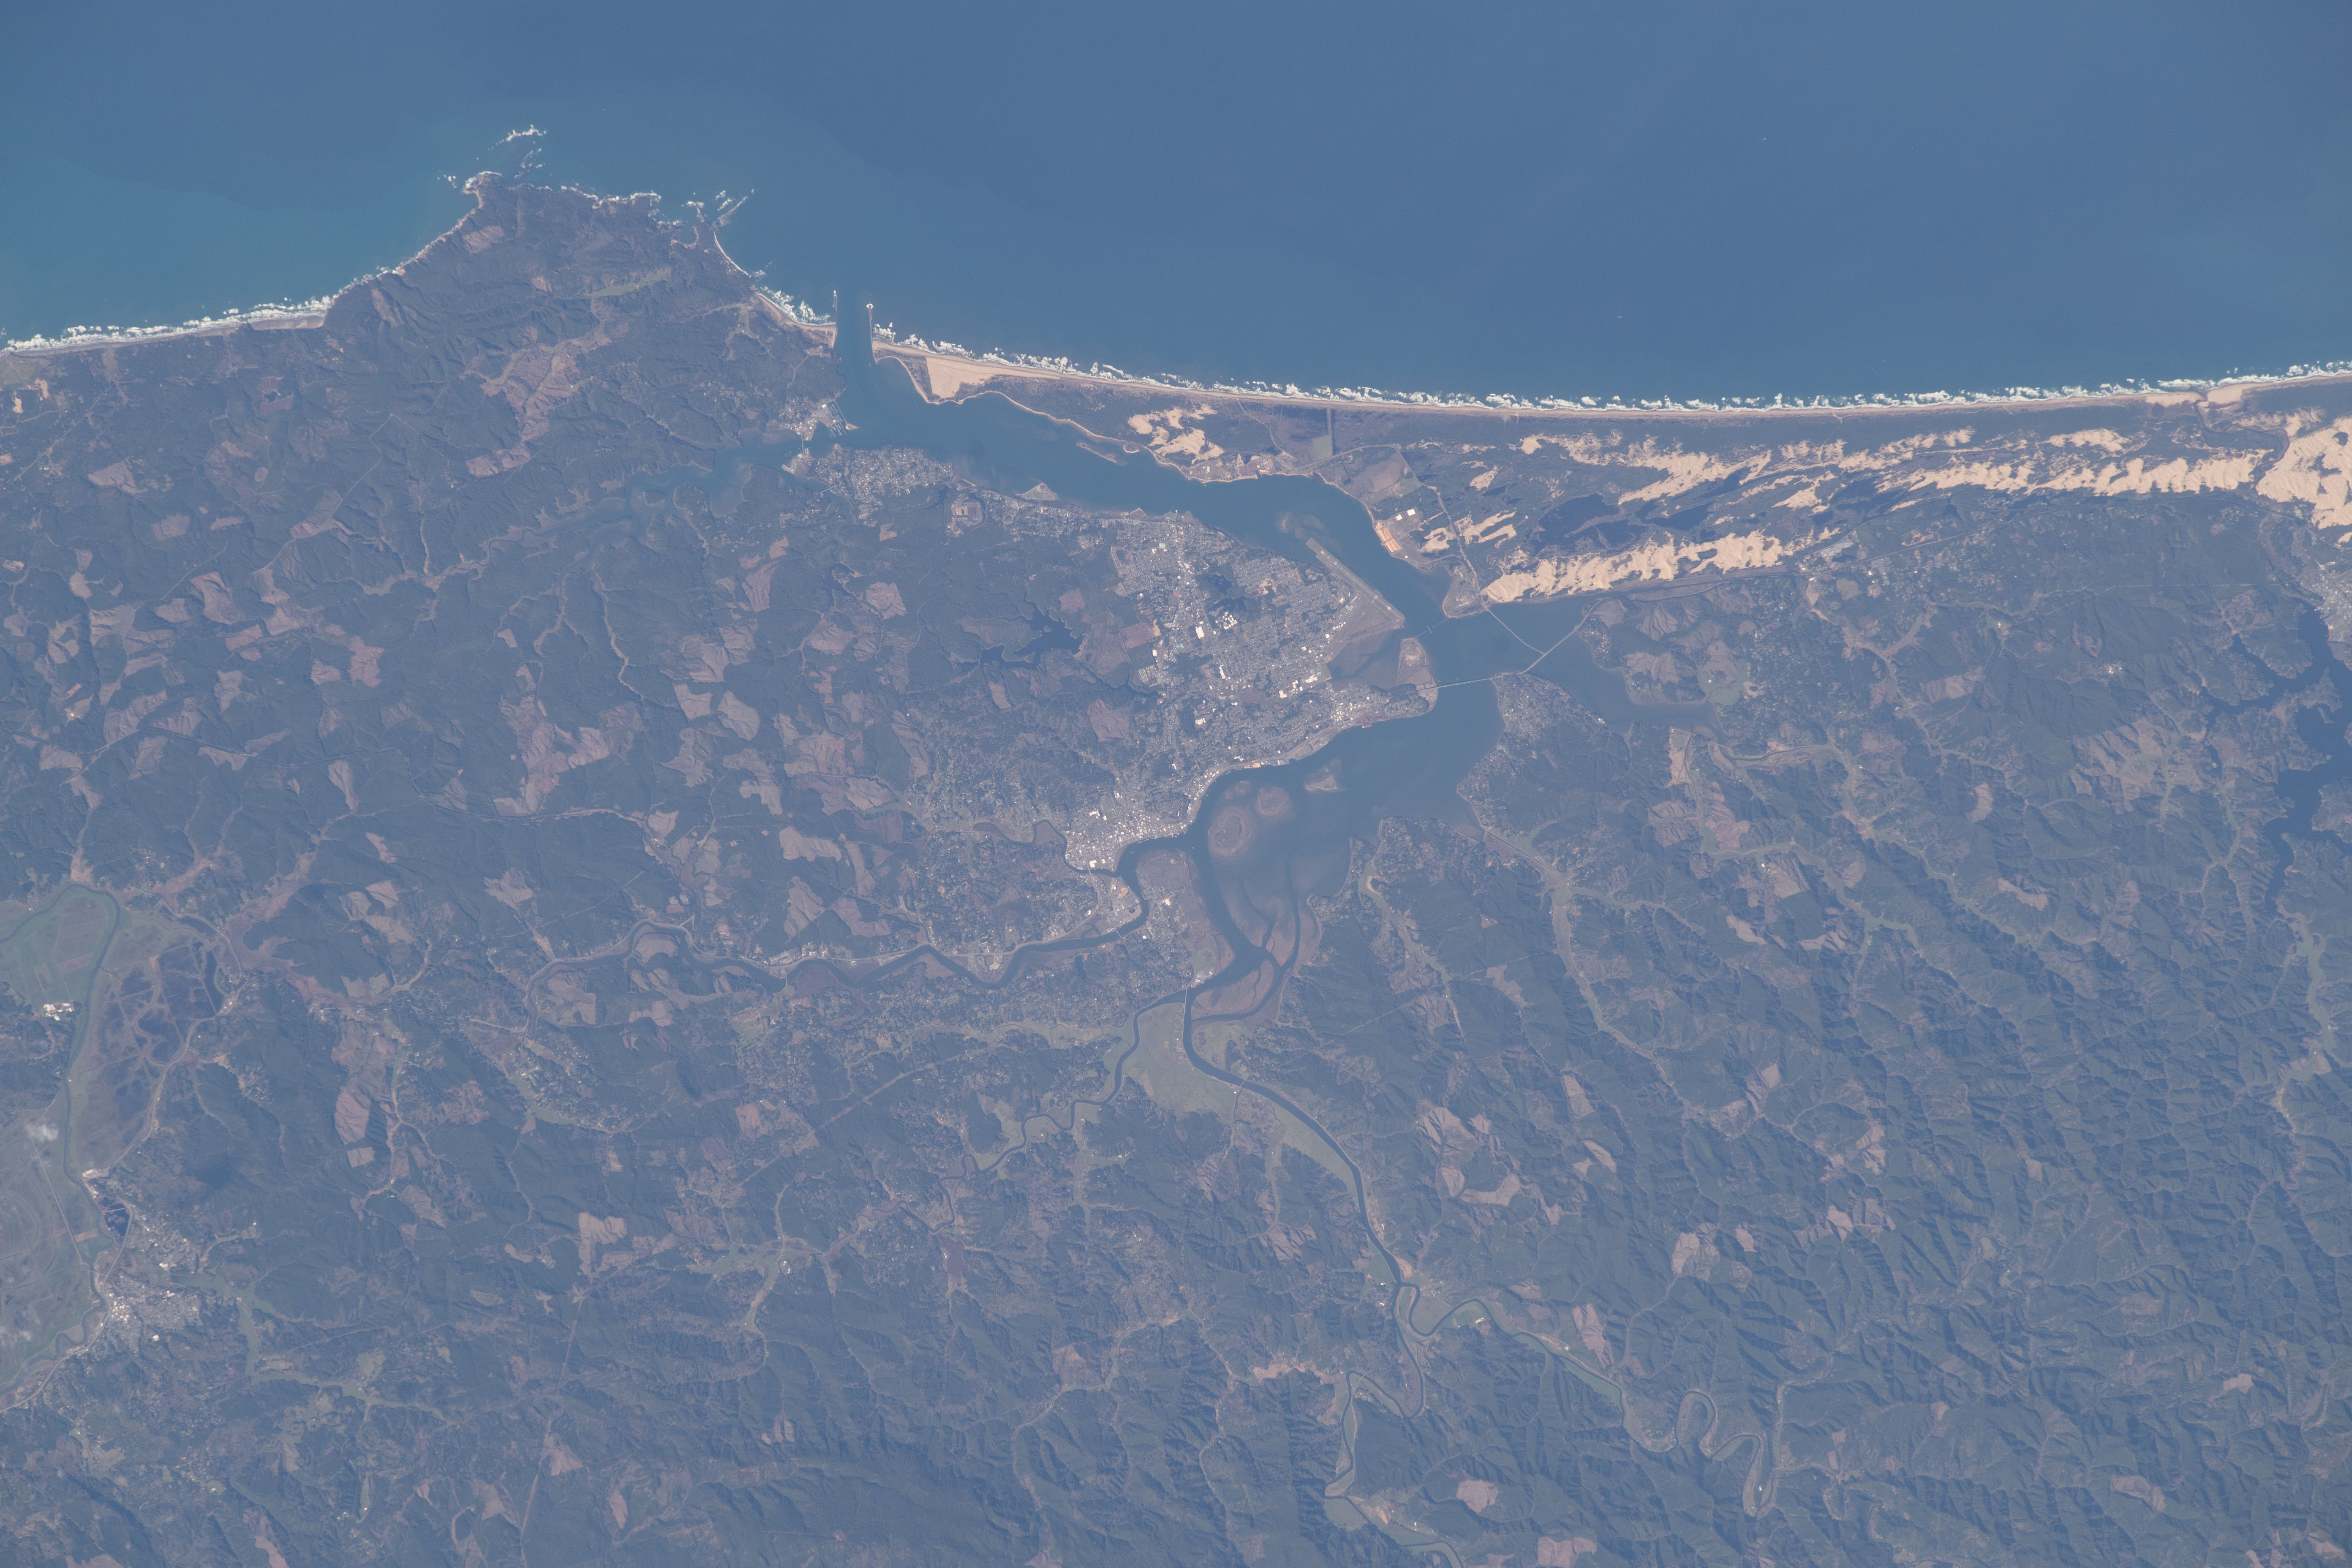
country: USA-OREGON
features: COOS RIVER
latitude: 43.4
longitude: -124.2
